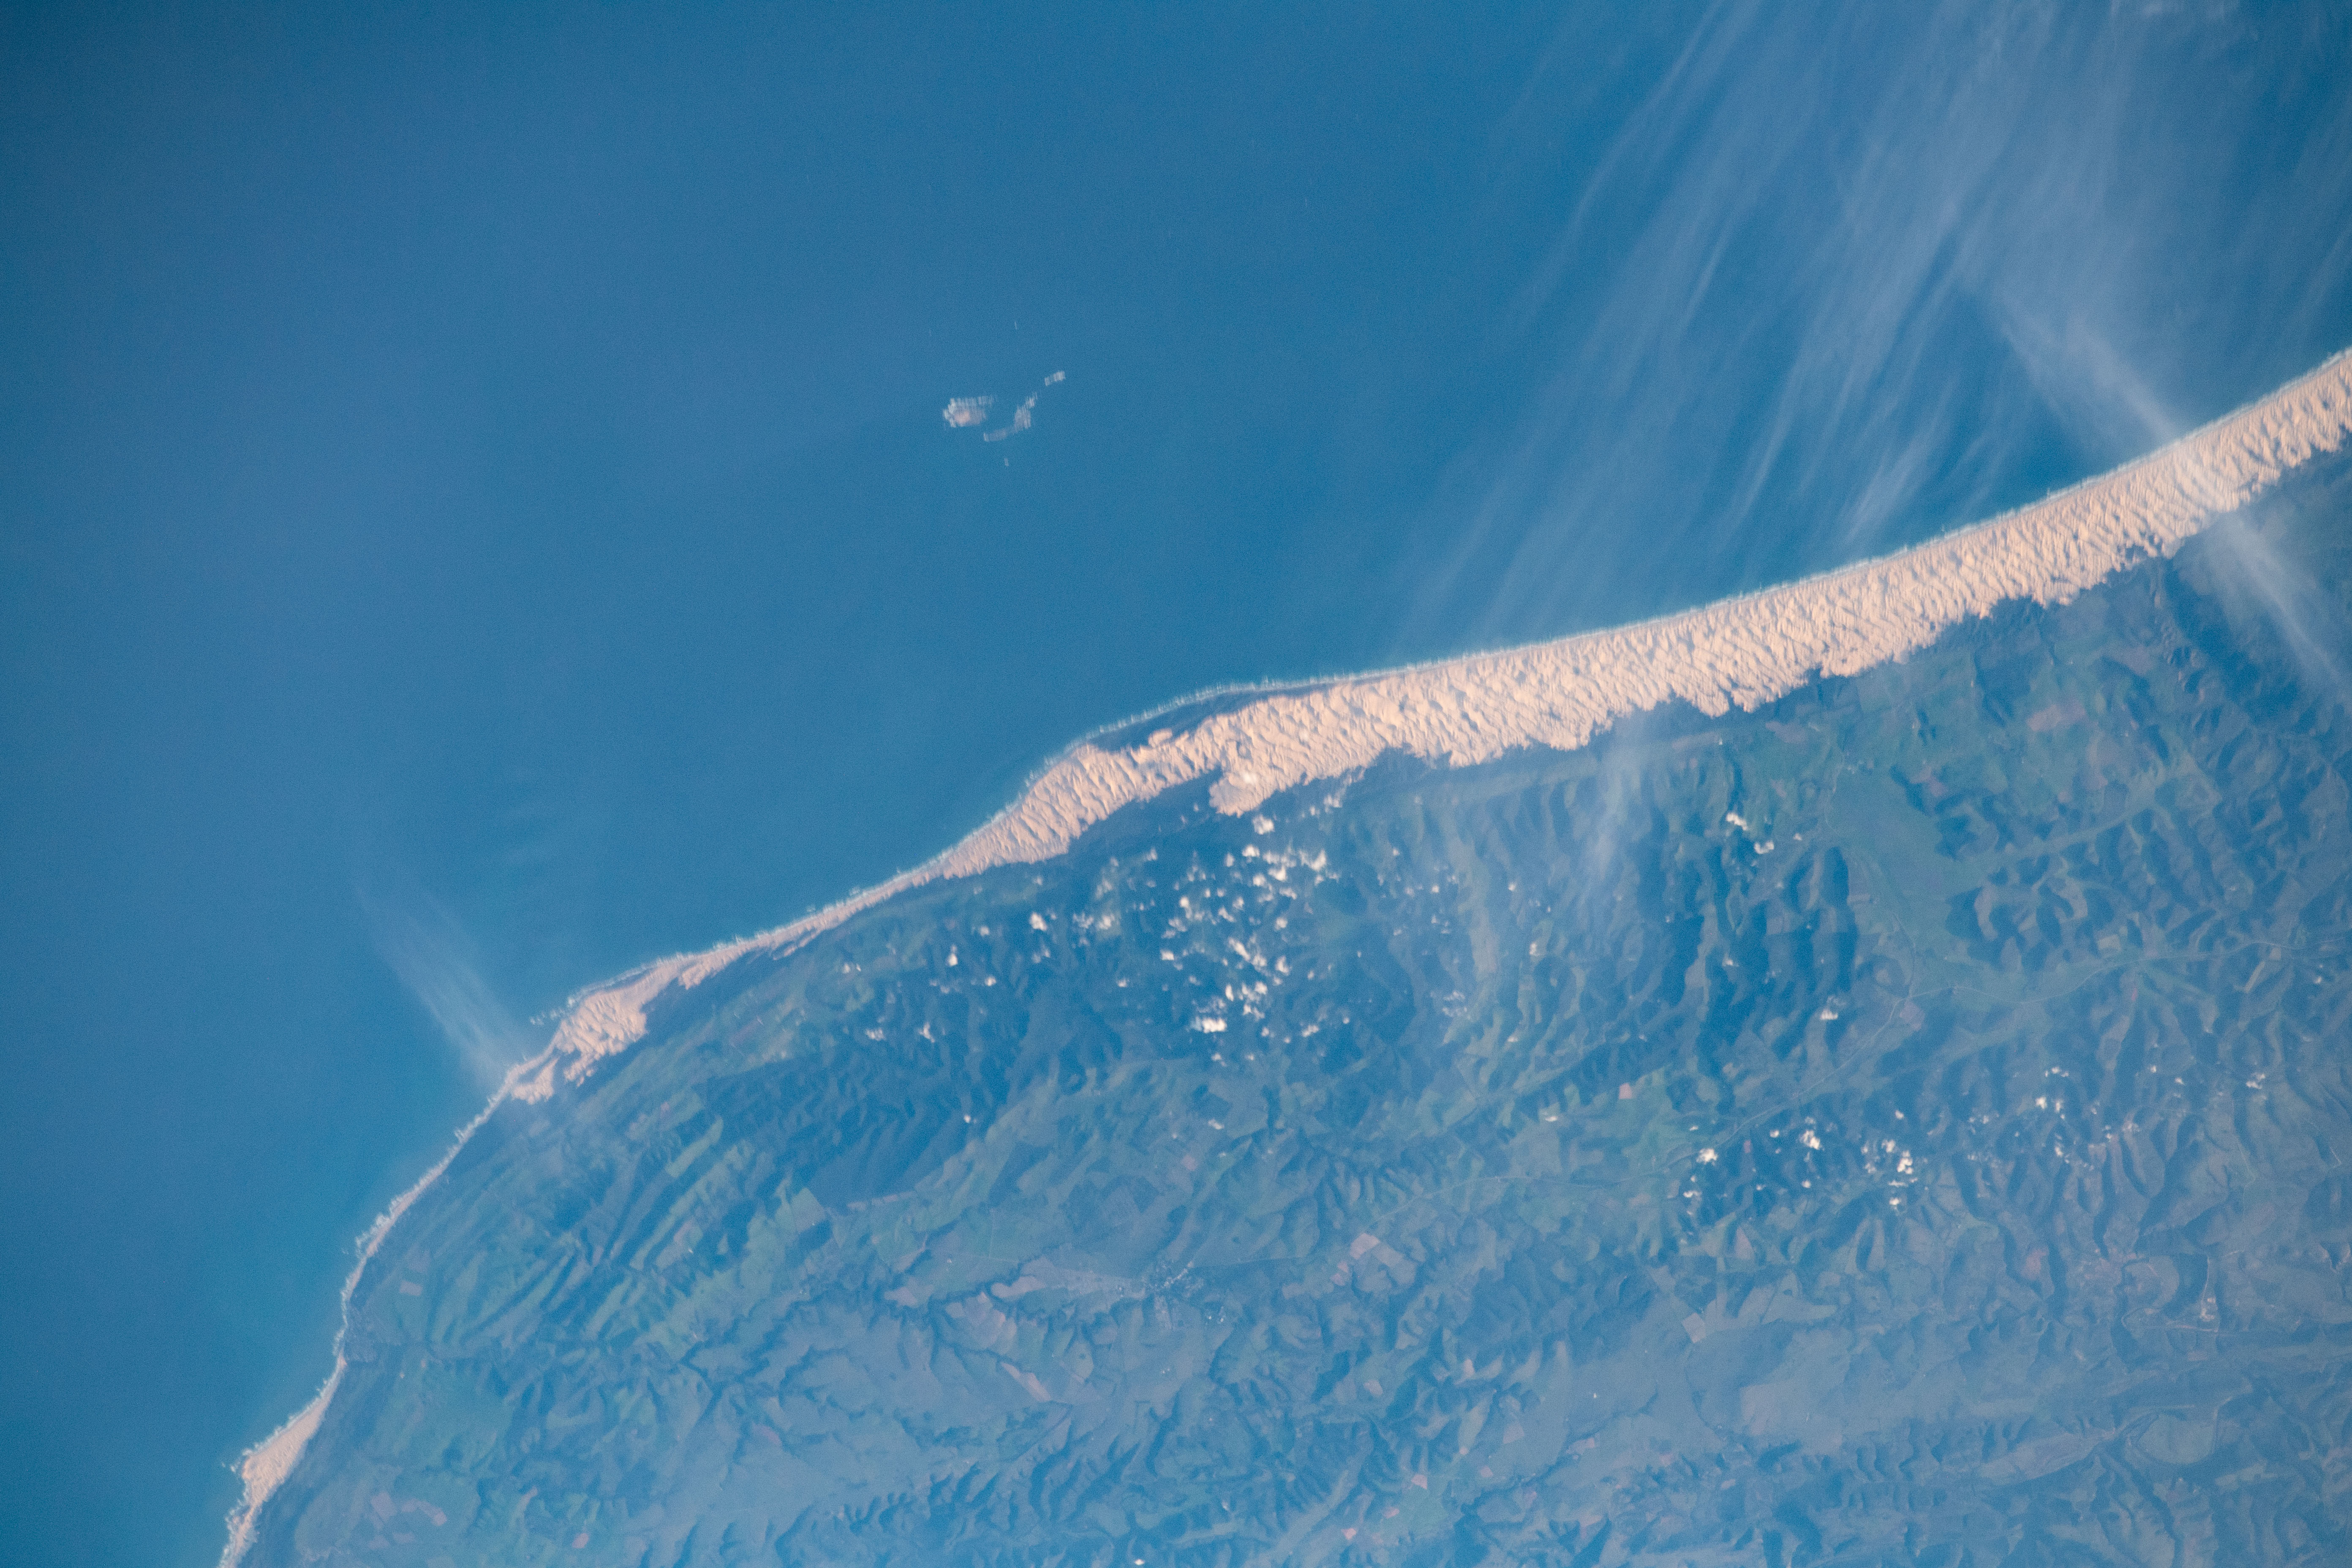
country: REPUBLIC SOUTH AFRICA
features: ALEXANDRIA, BOESMANSRIVIER
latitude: -33.8
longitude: 26.3
